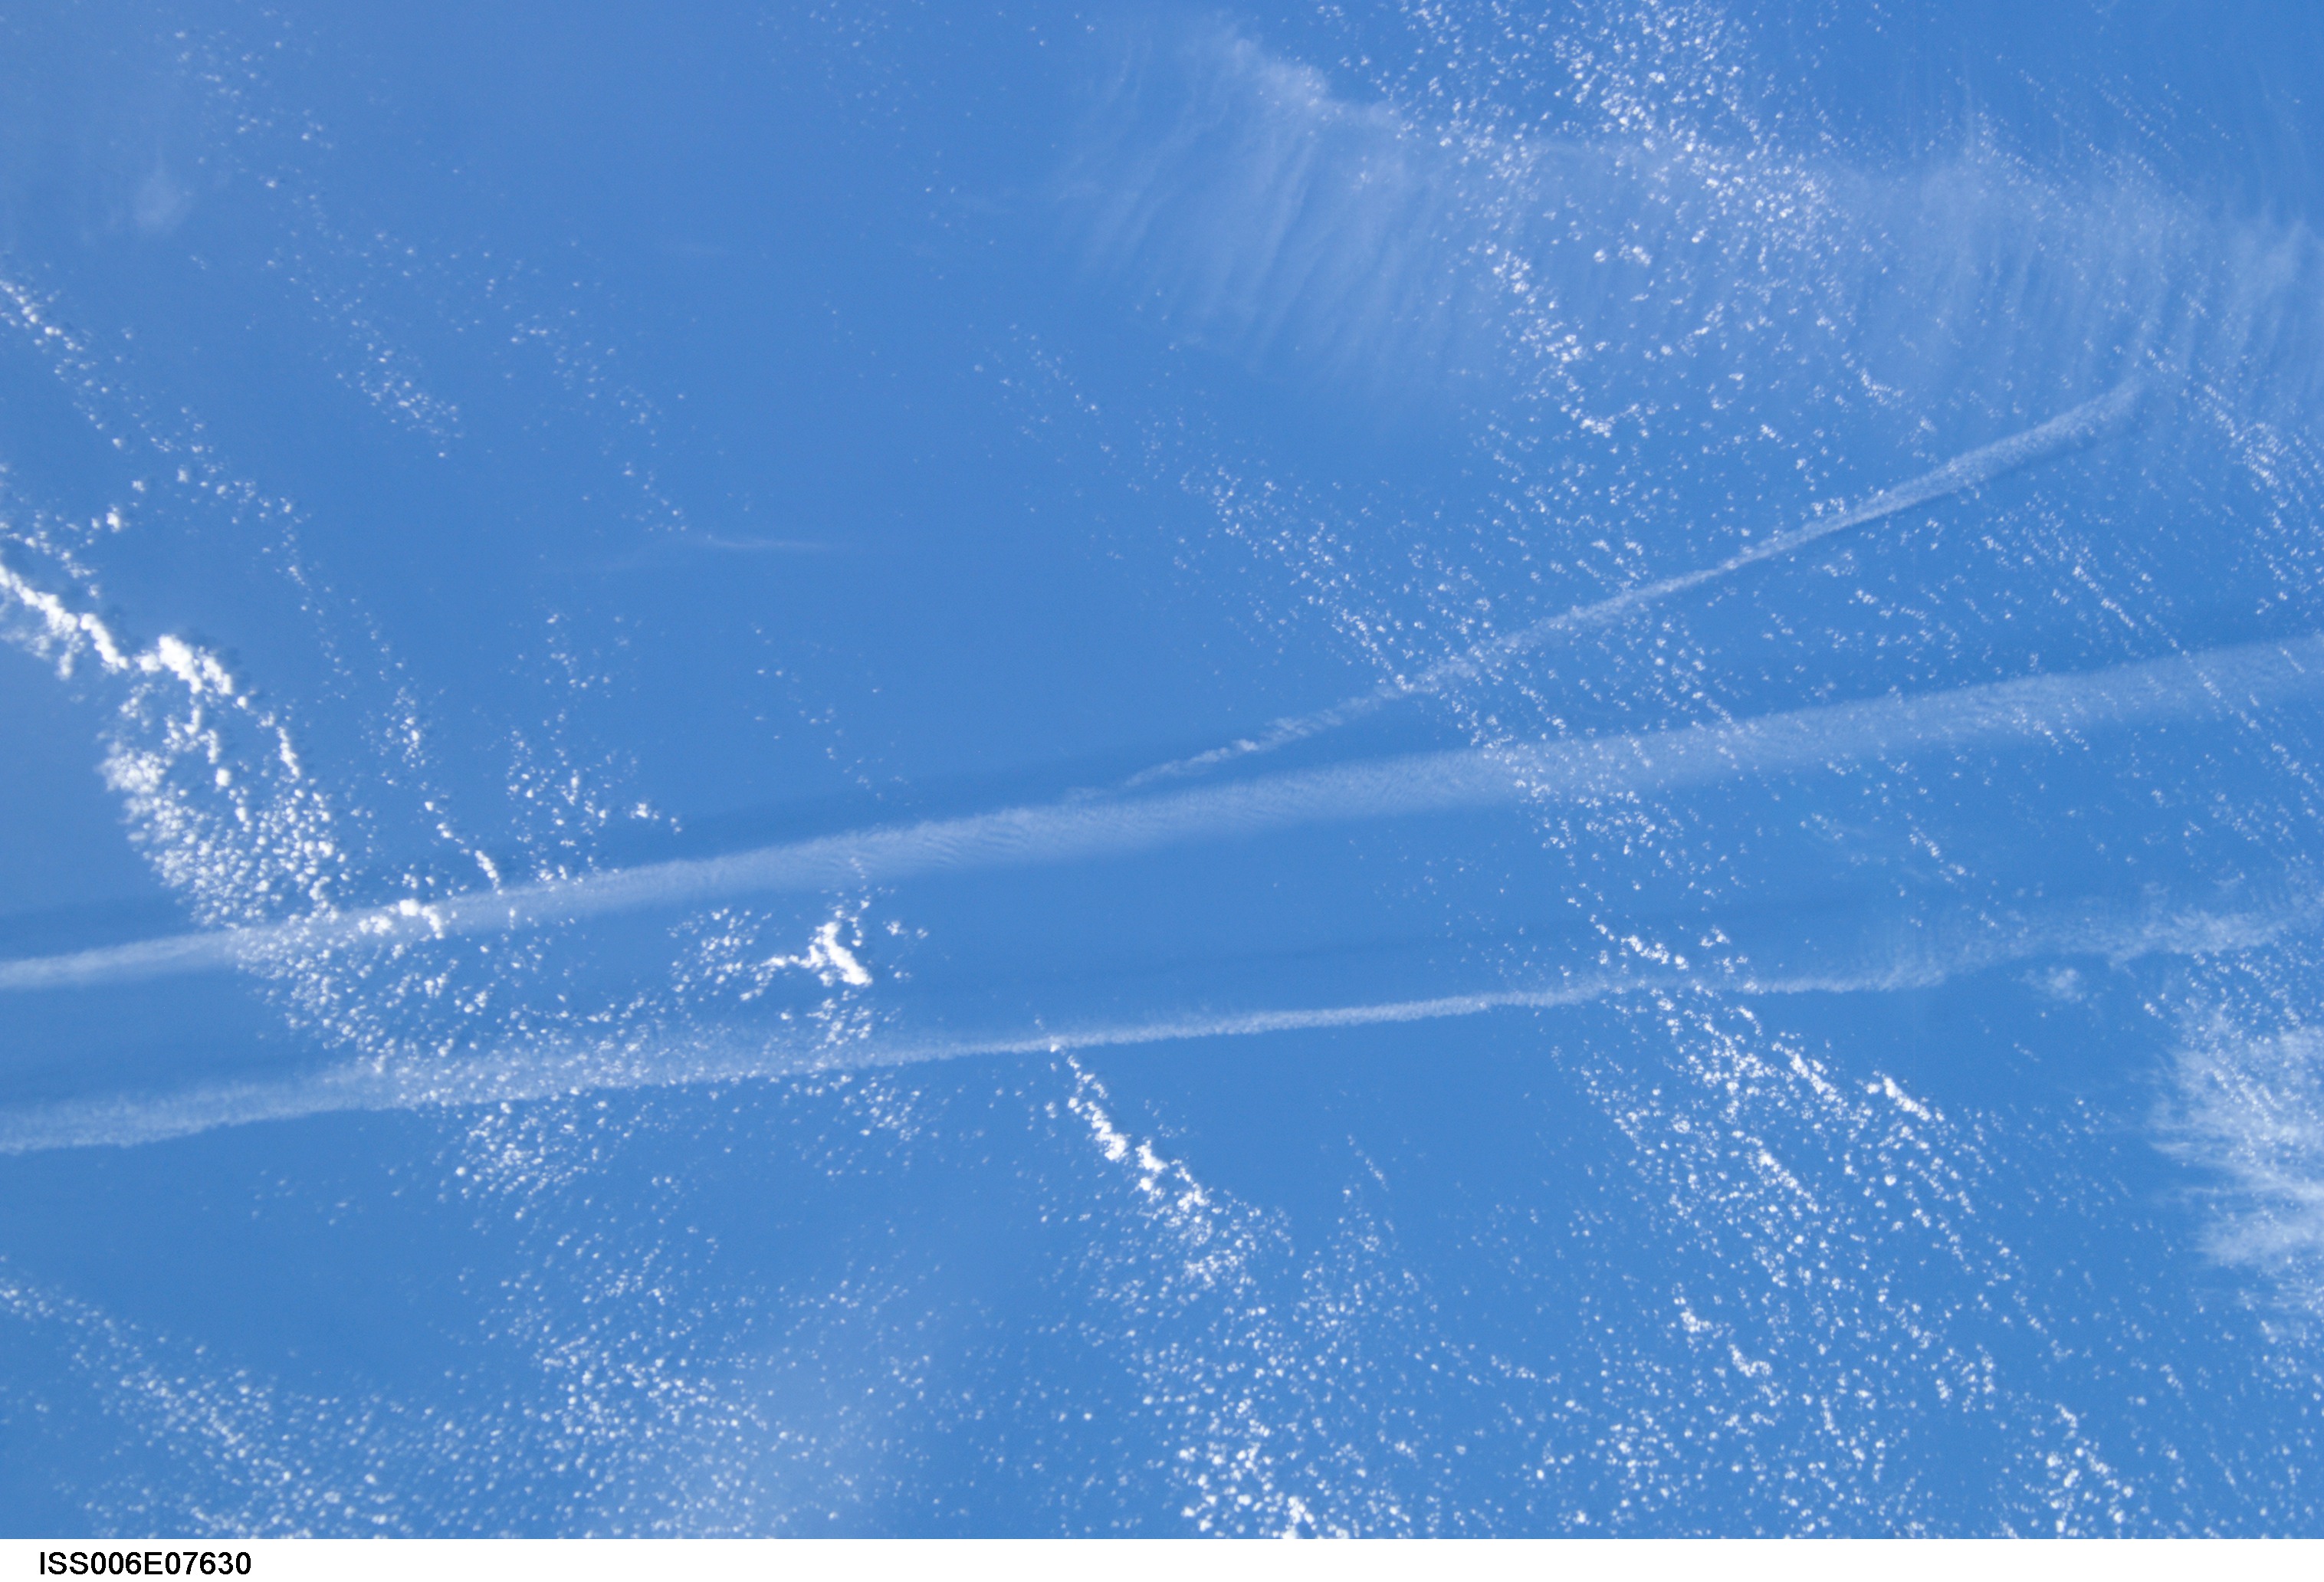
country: ATLANTIC OCEAN
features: AIRCRAFT CONTRAILS
